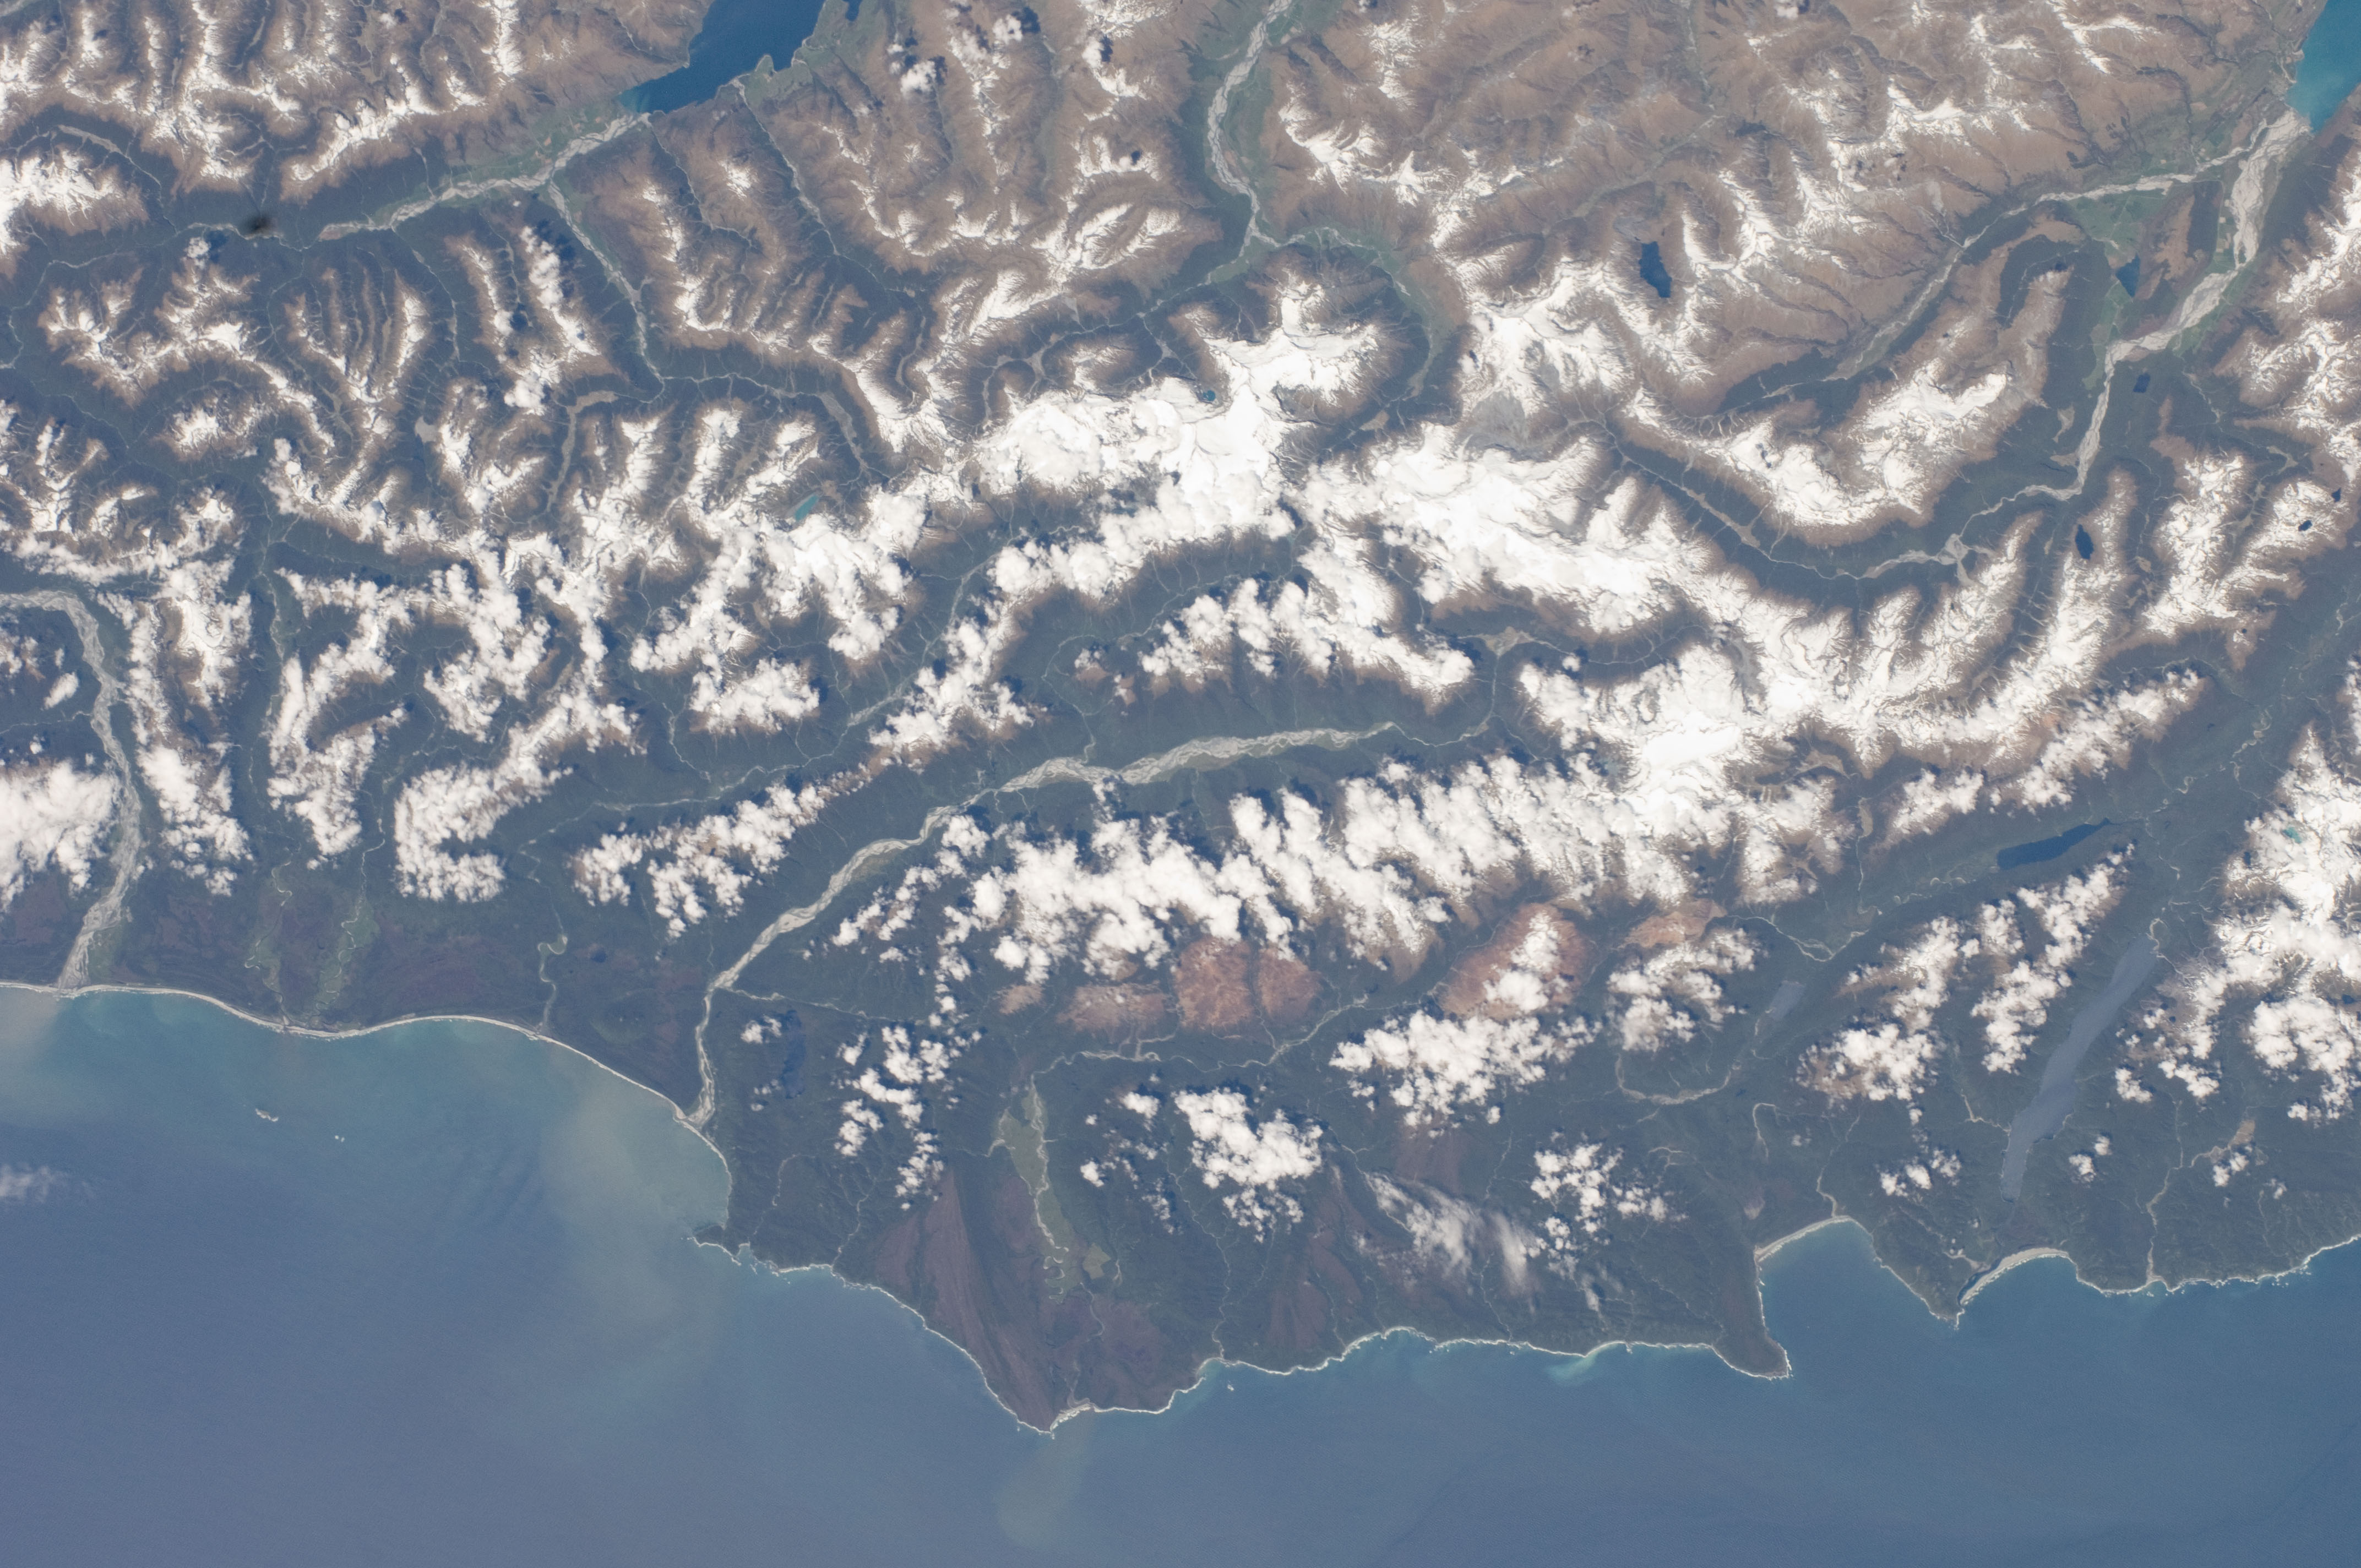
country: NEW ZEALAND-SI
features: MT. EDWARD, FASTNESS P., MT. ALBA, COAST
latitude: -44.5
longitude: 168.5
